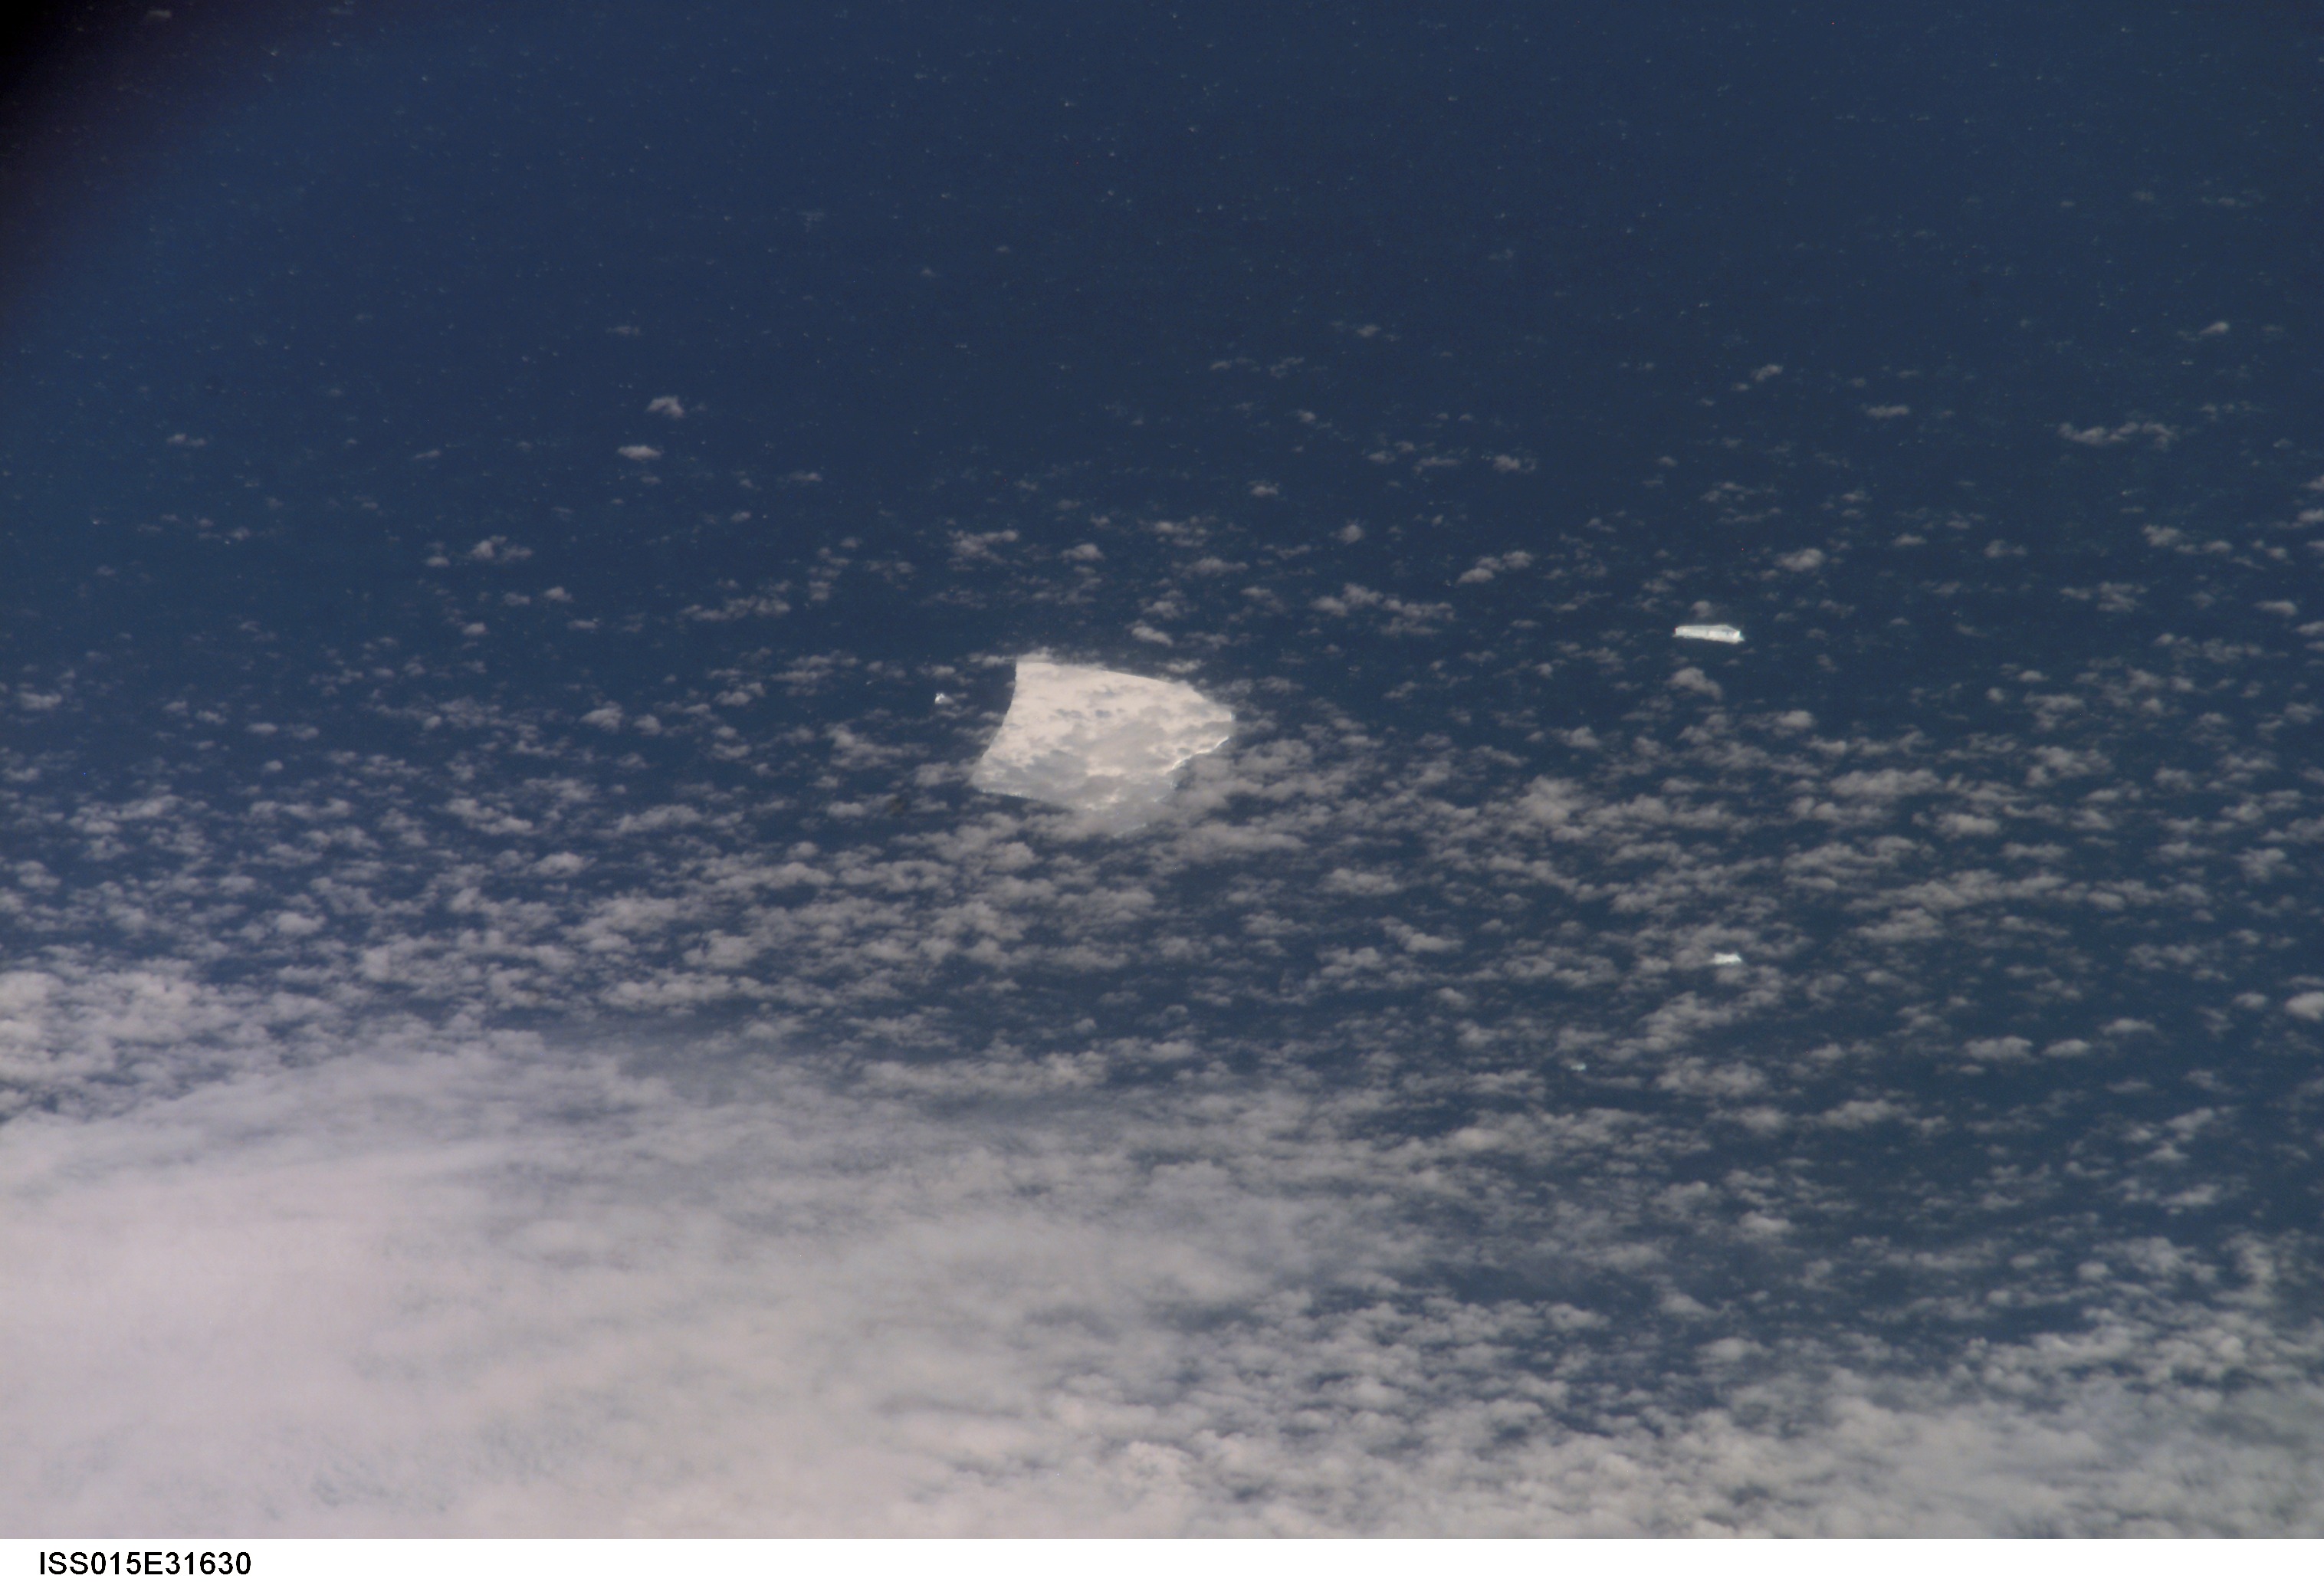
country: ATLANTIC OCEAN
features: ISOLATED ICEBERG, FRAGMENTS
